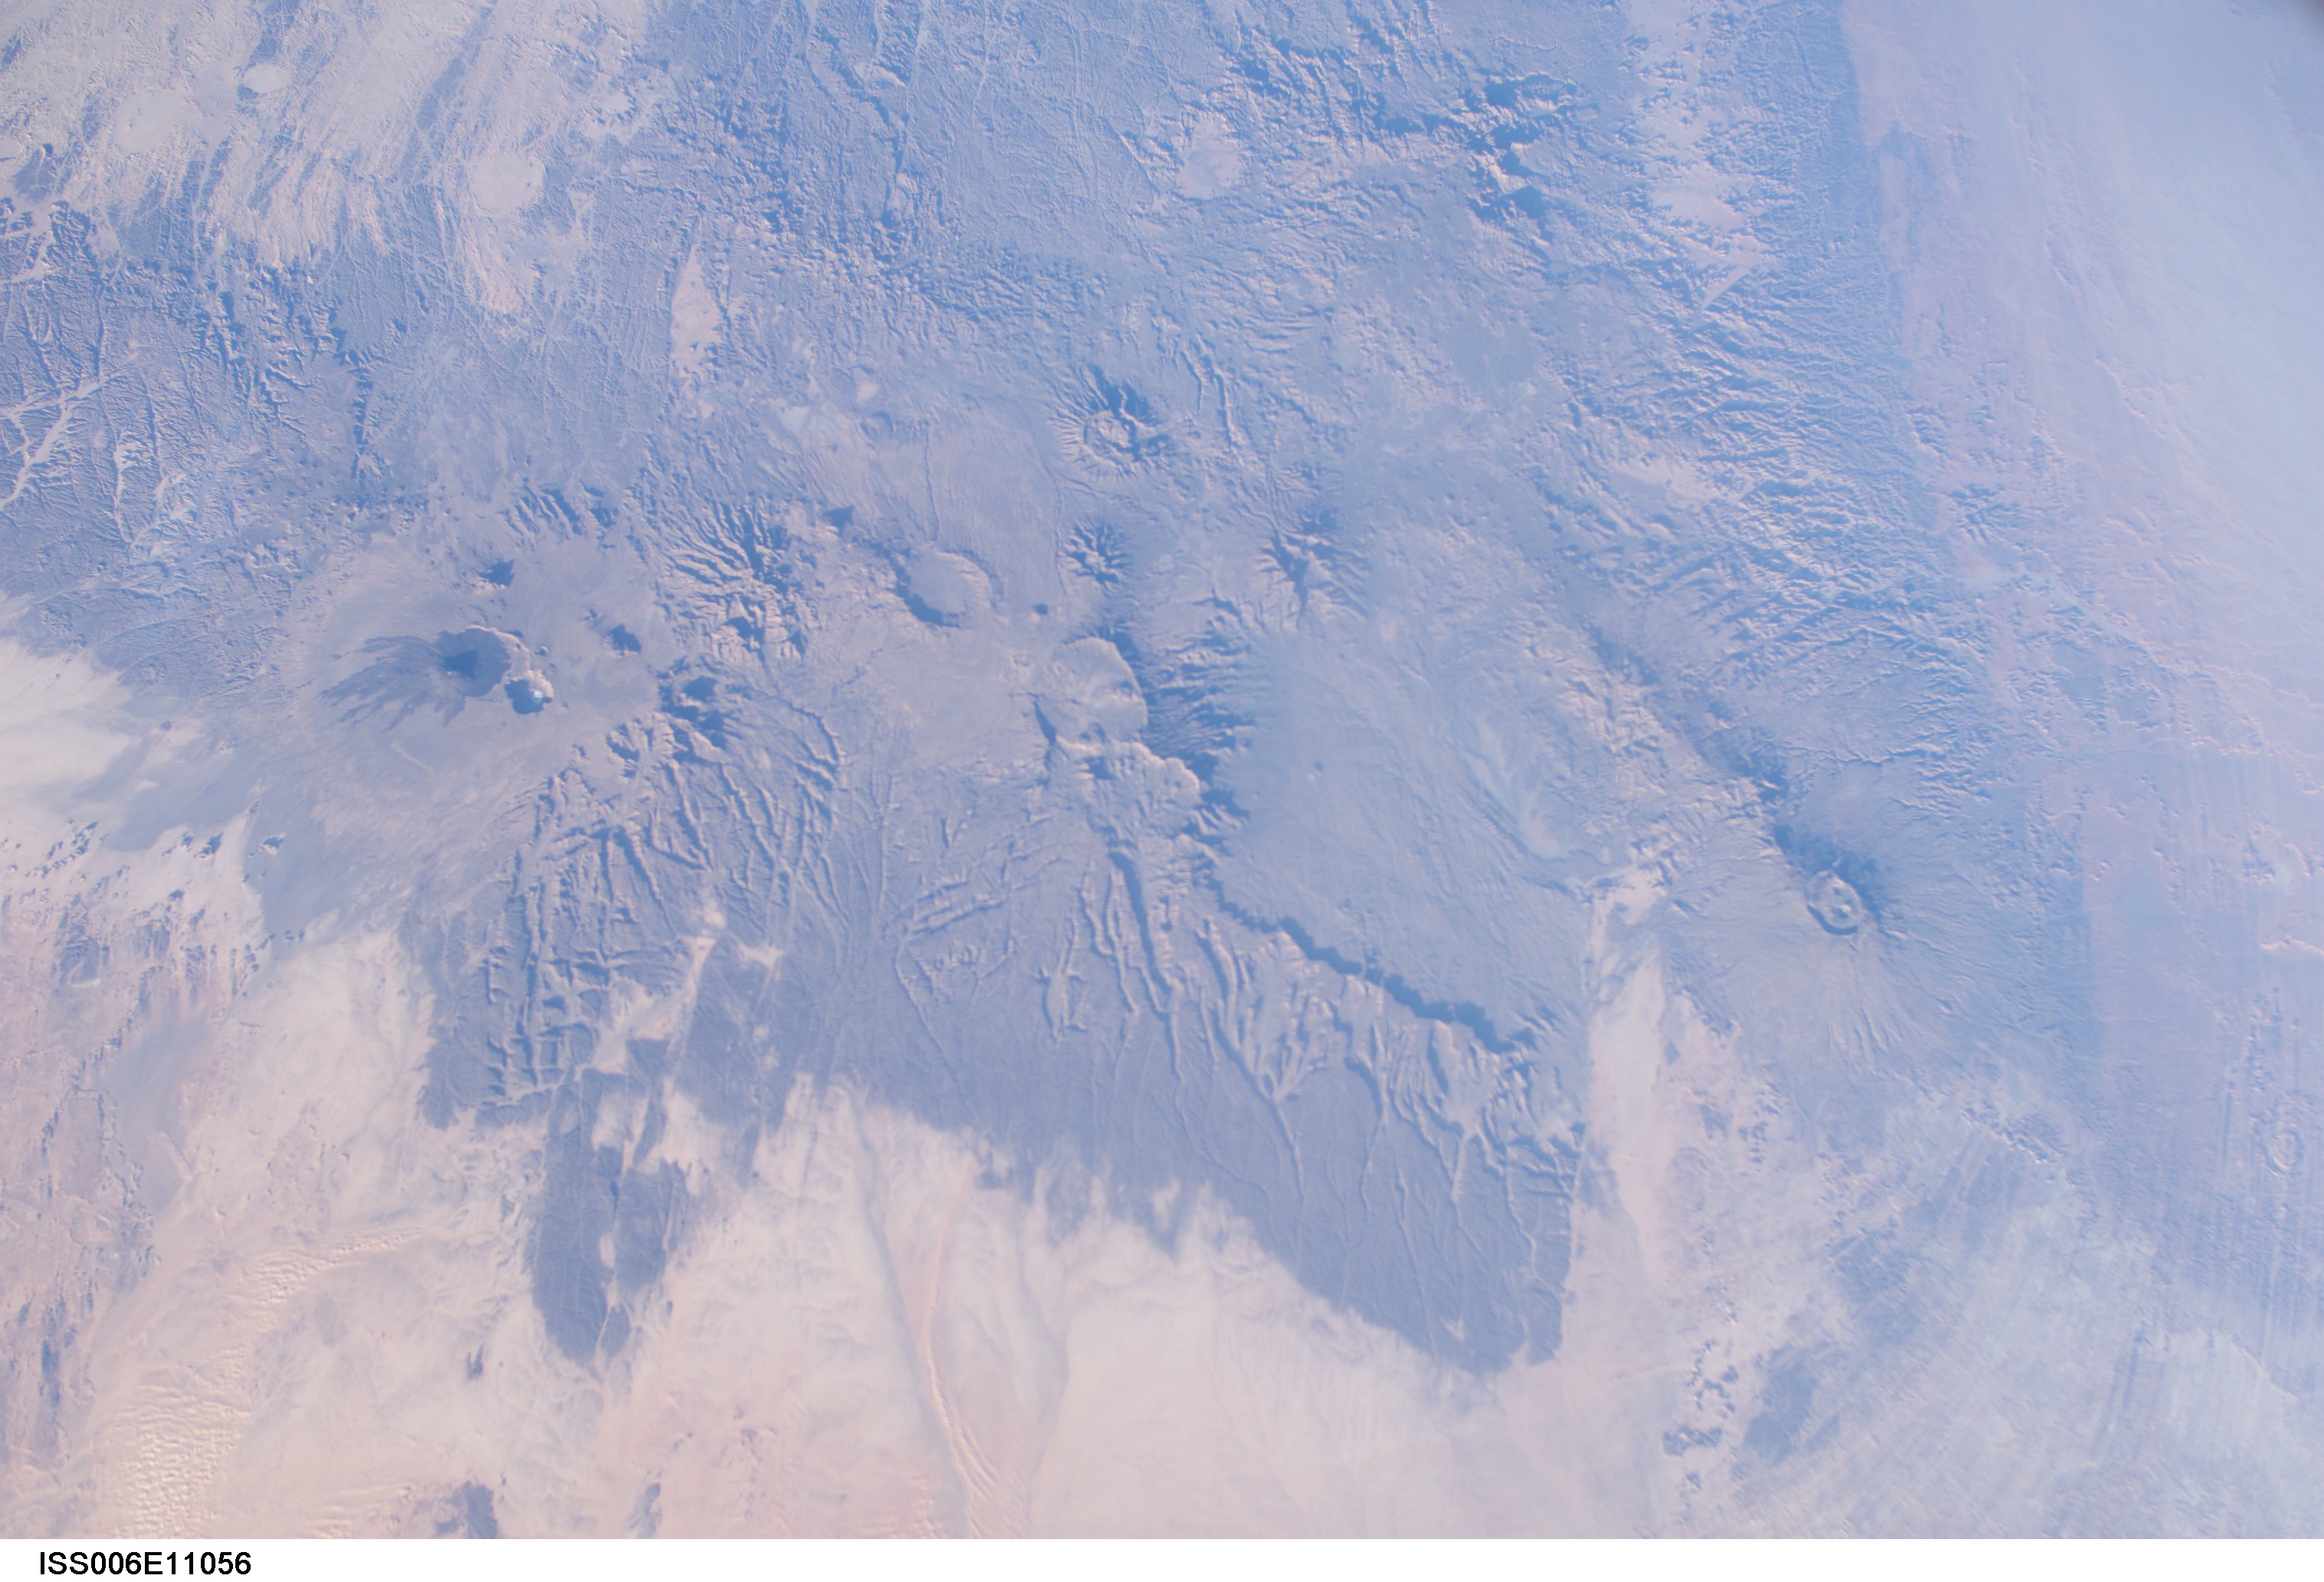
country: CHAD
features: TIBESTI, VOLCANOES, LAVA FLOWS
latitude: 21.0
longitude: 16.5
